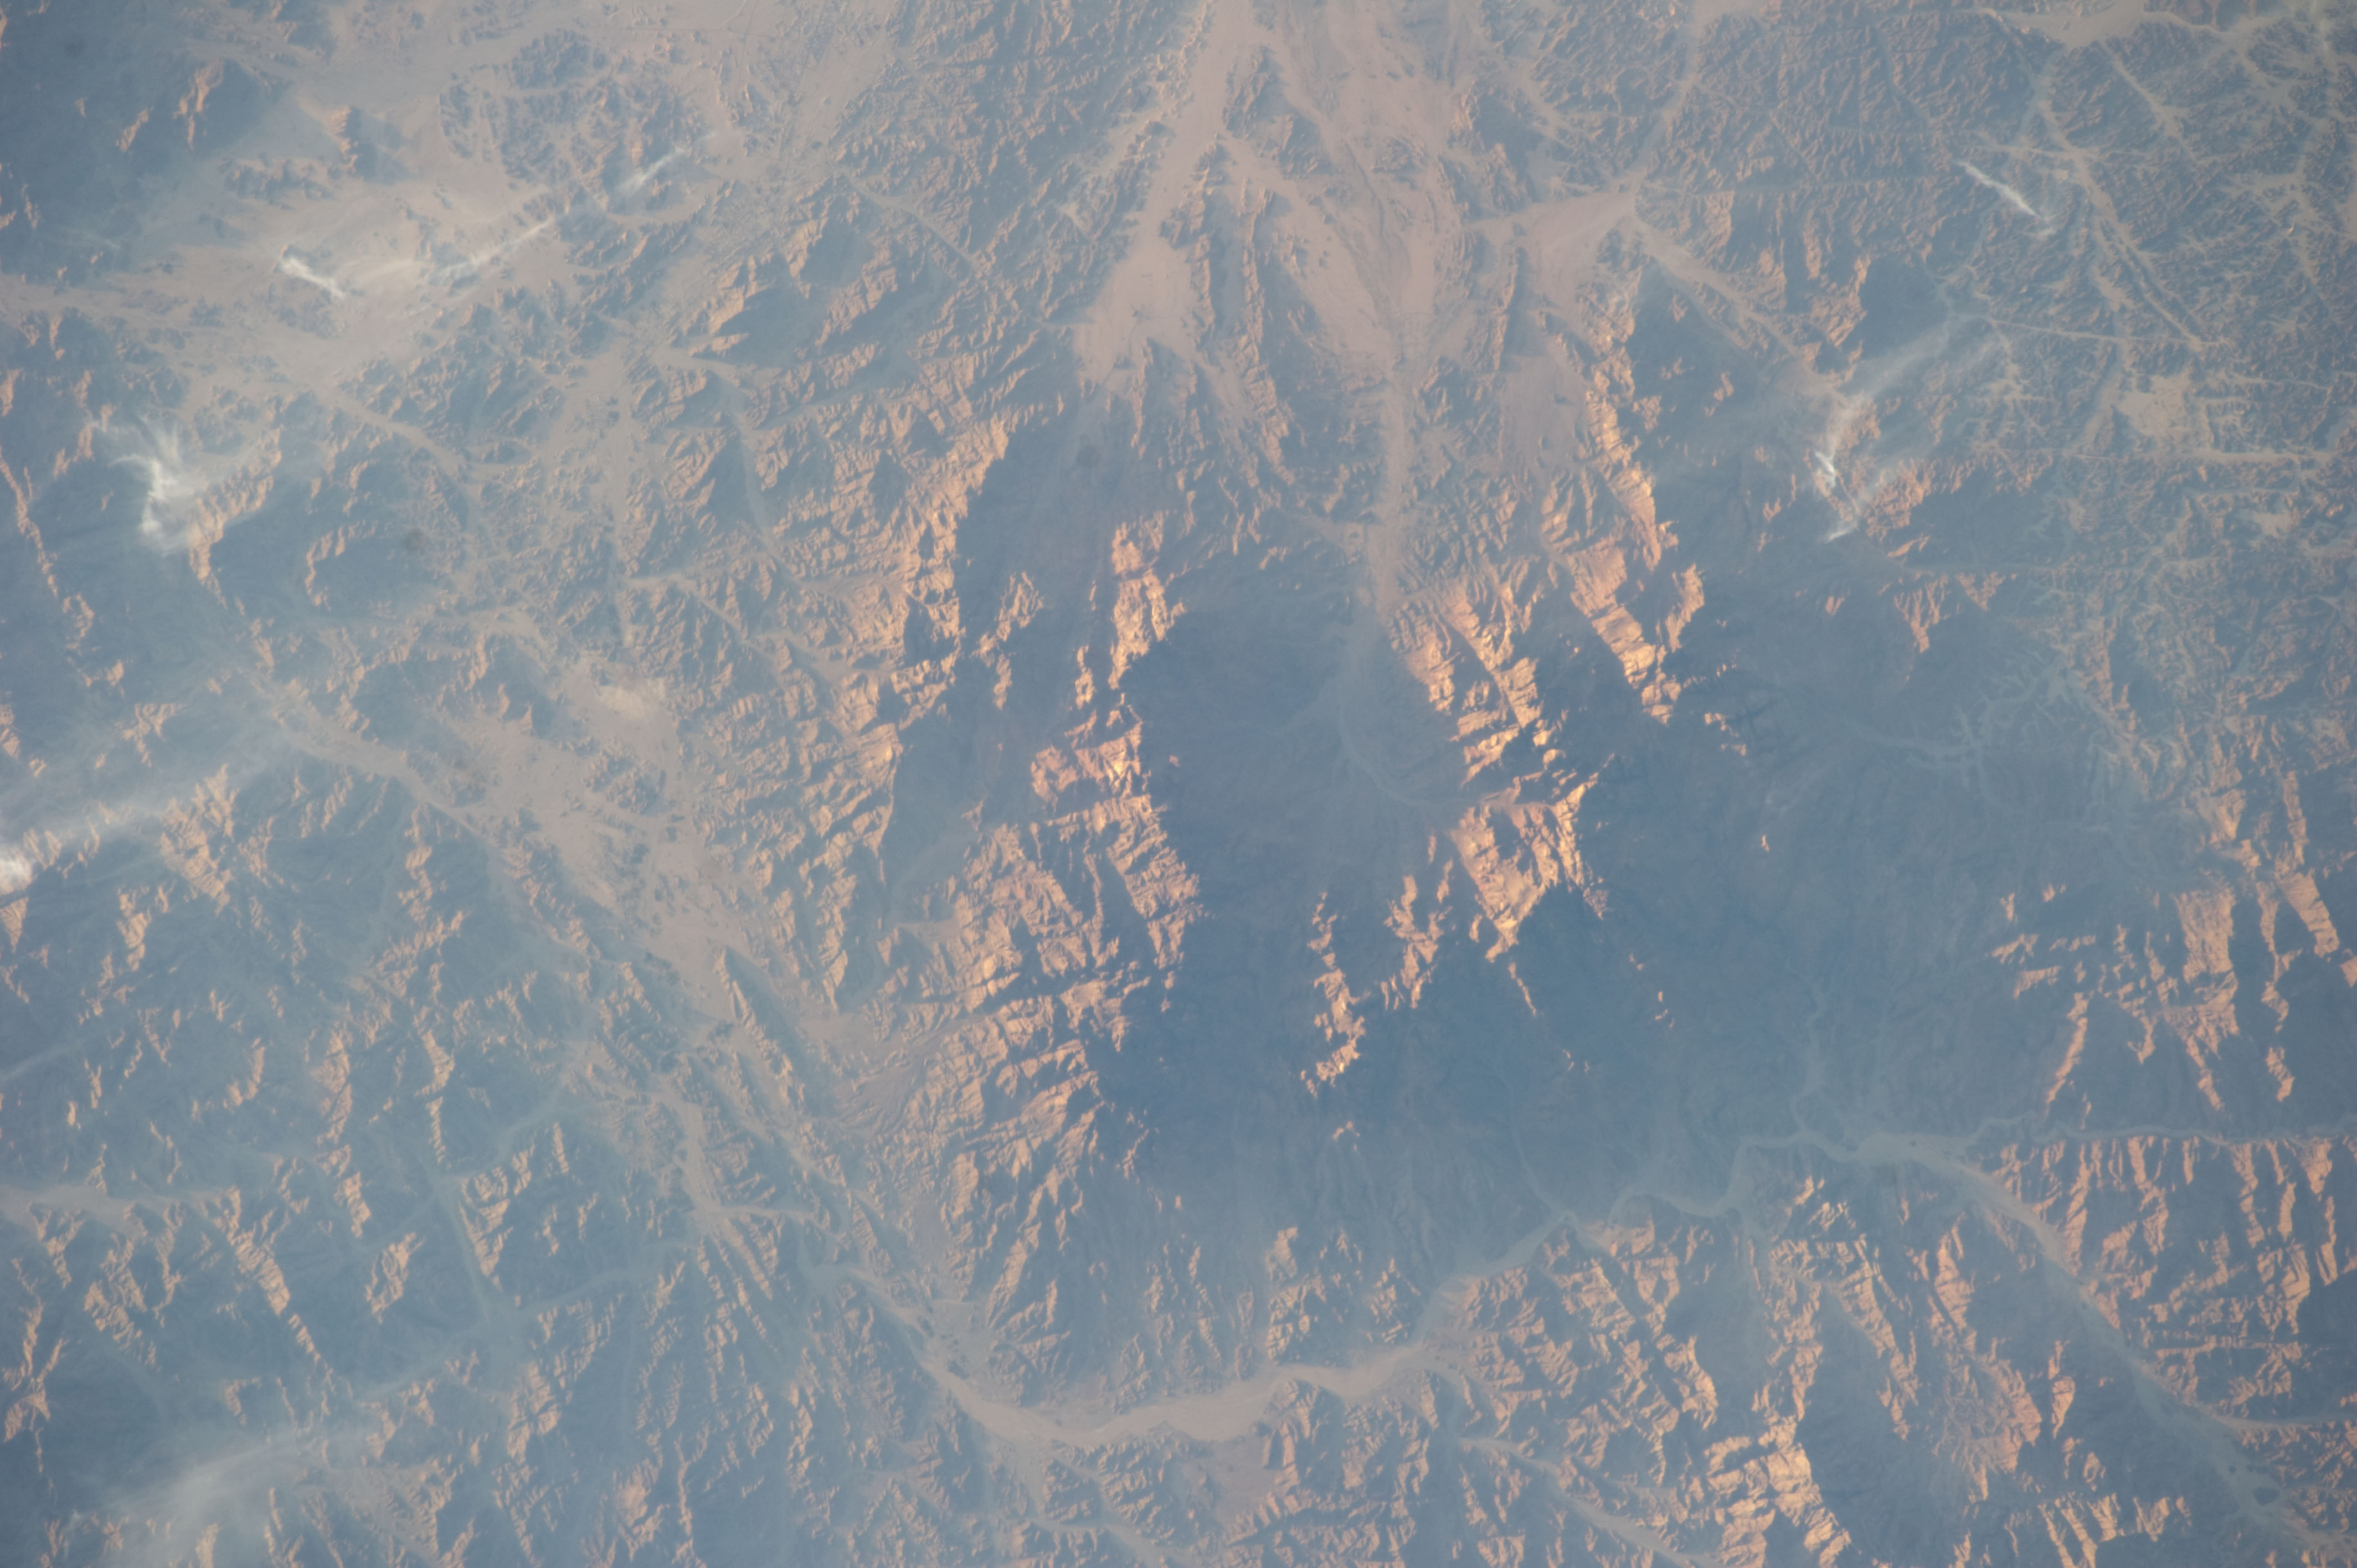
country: INDIA
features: MTS.
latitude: 24.5
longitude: 38.3
